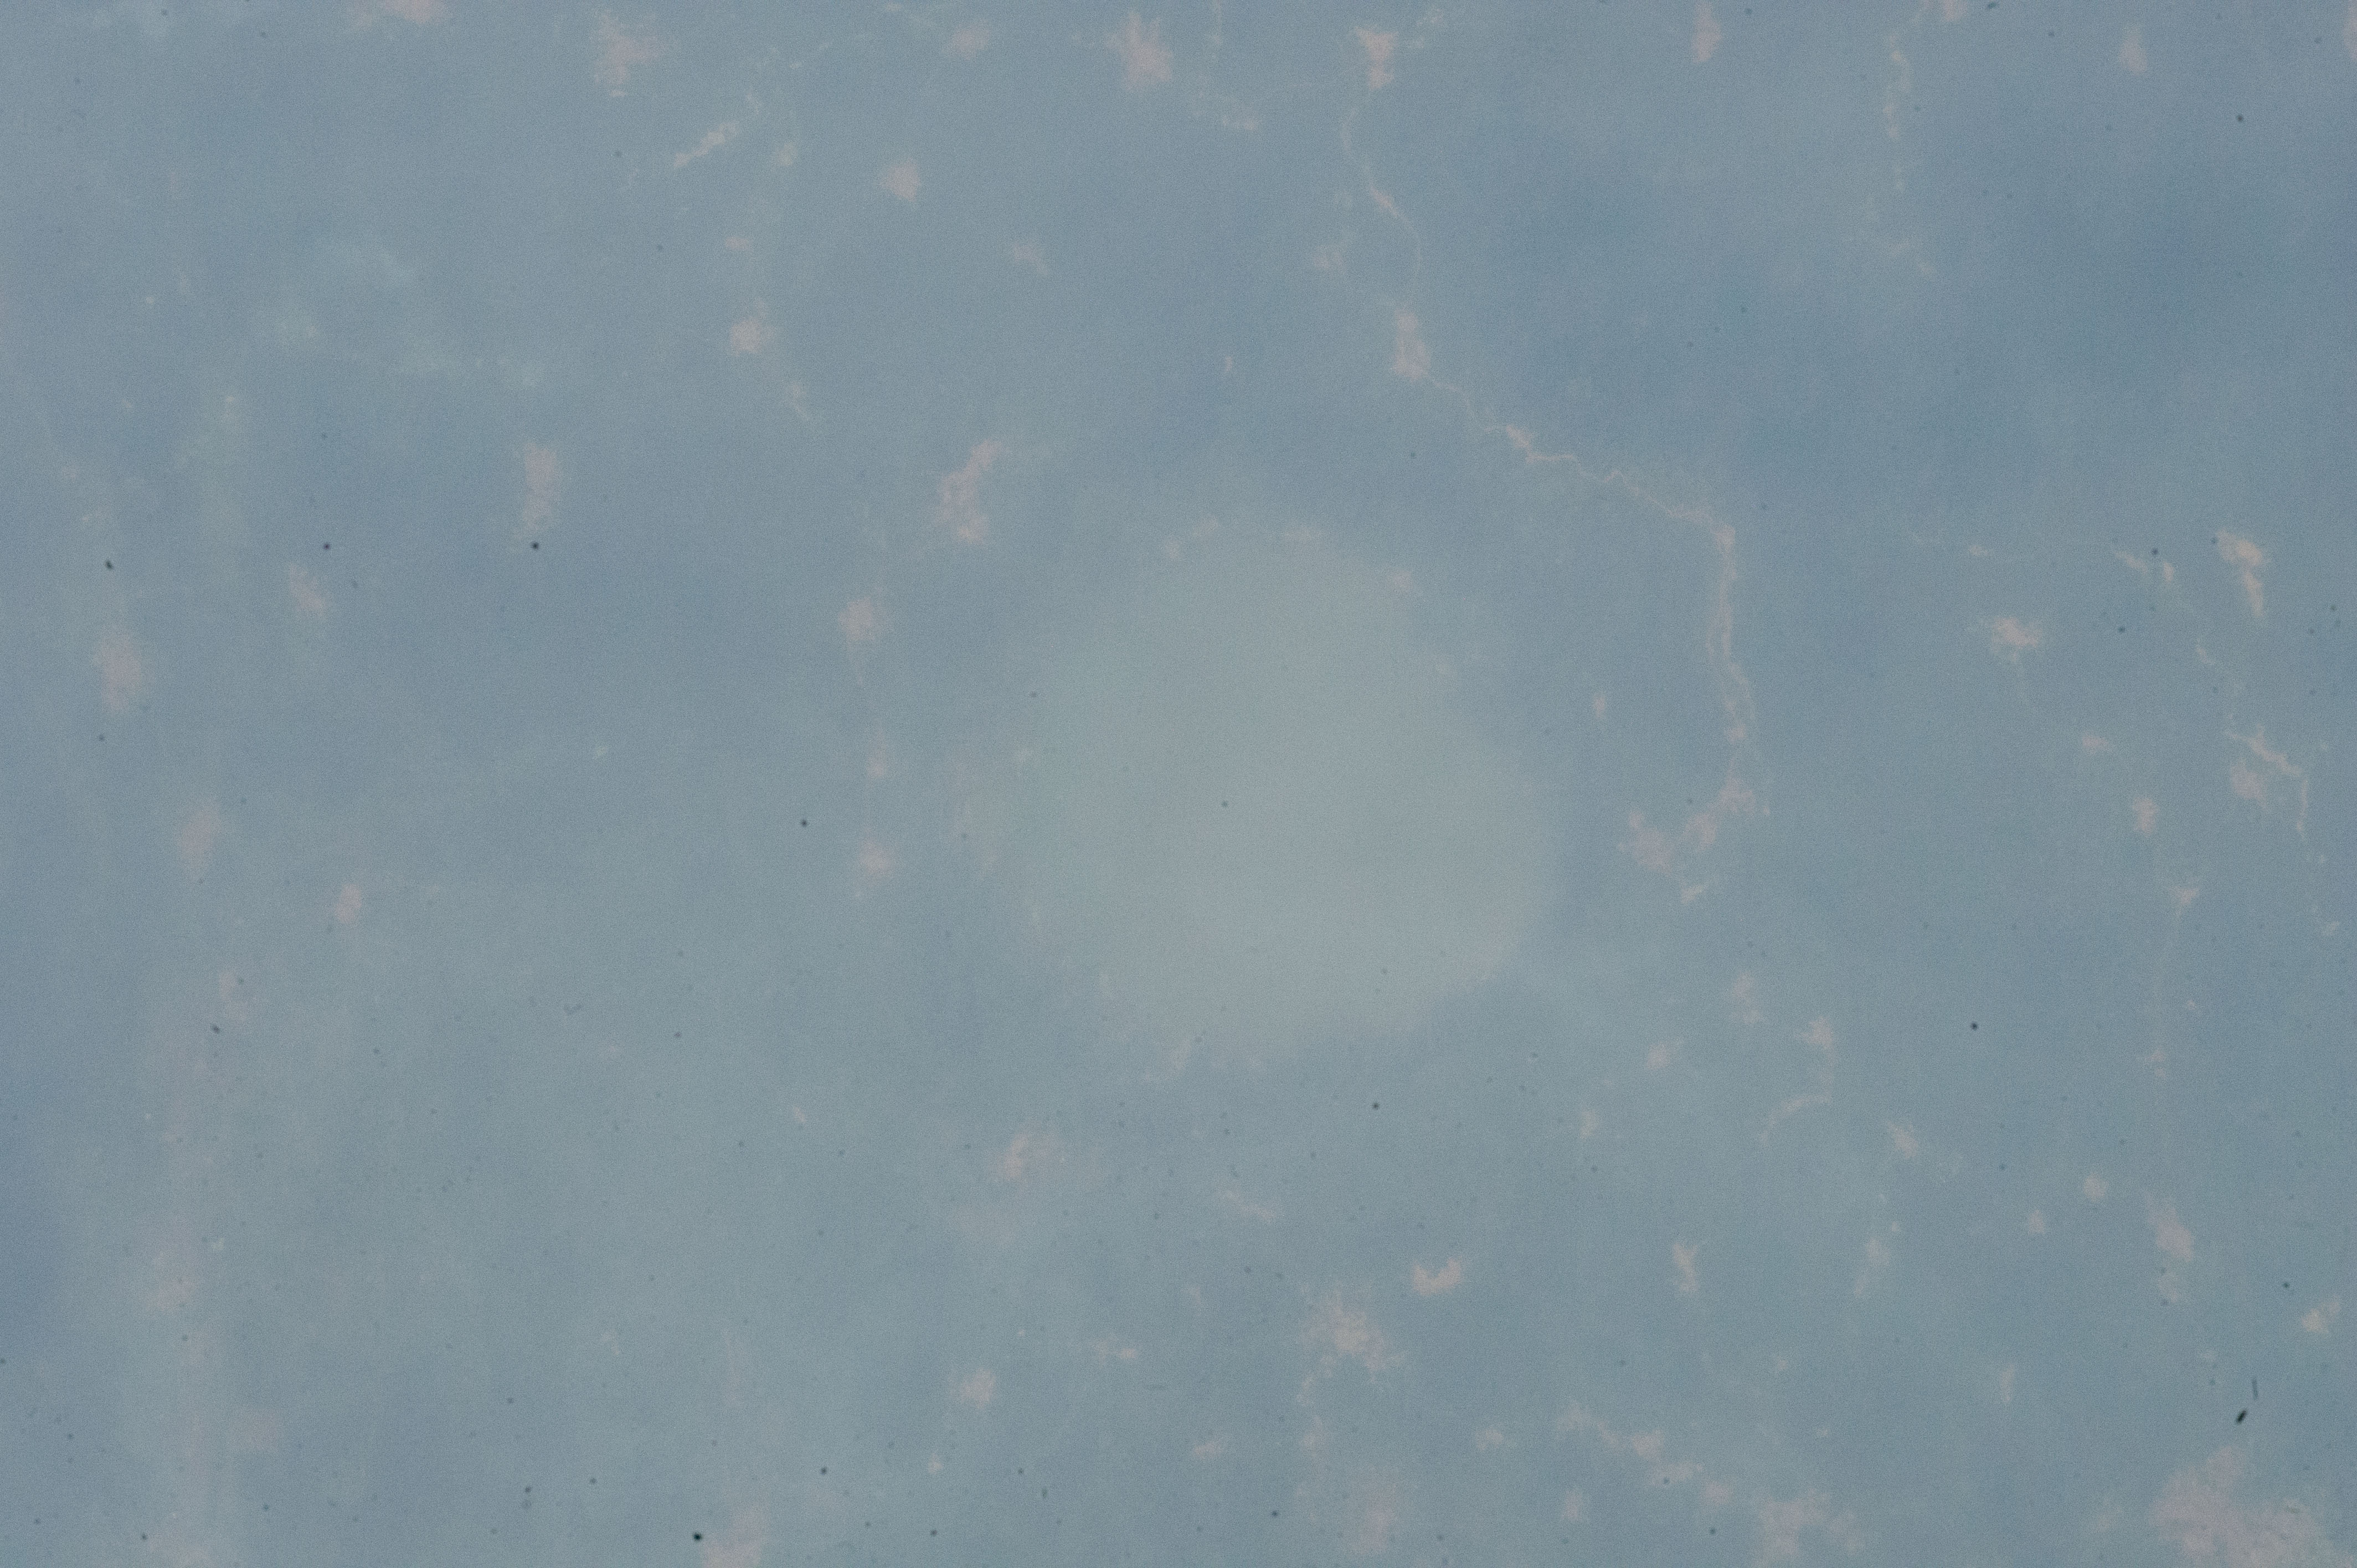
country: GHANA
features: BOSUMTWI IMPACT CRATER, LAKE, FOREST, ROADS, DENSE HAZE, SOFT
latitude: 6.5
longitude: -1.4
